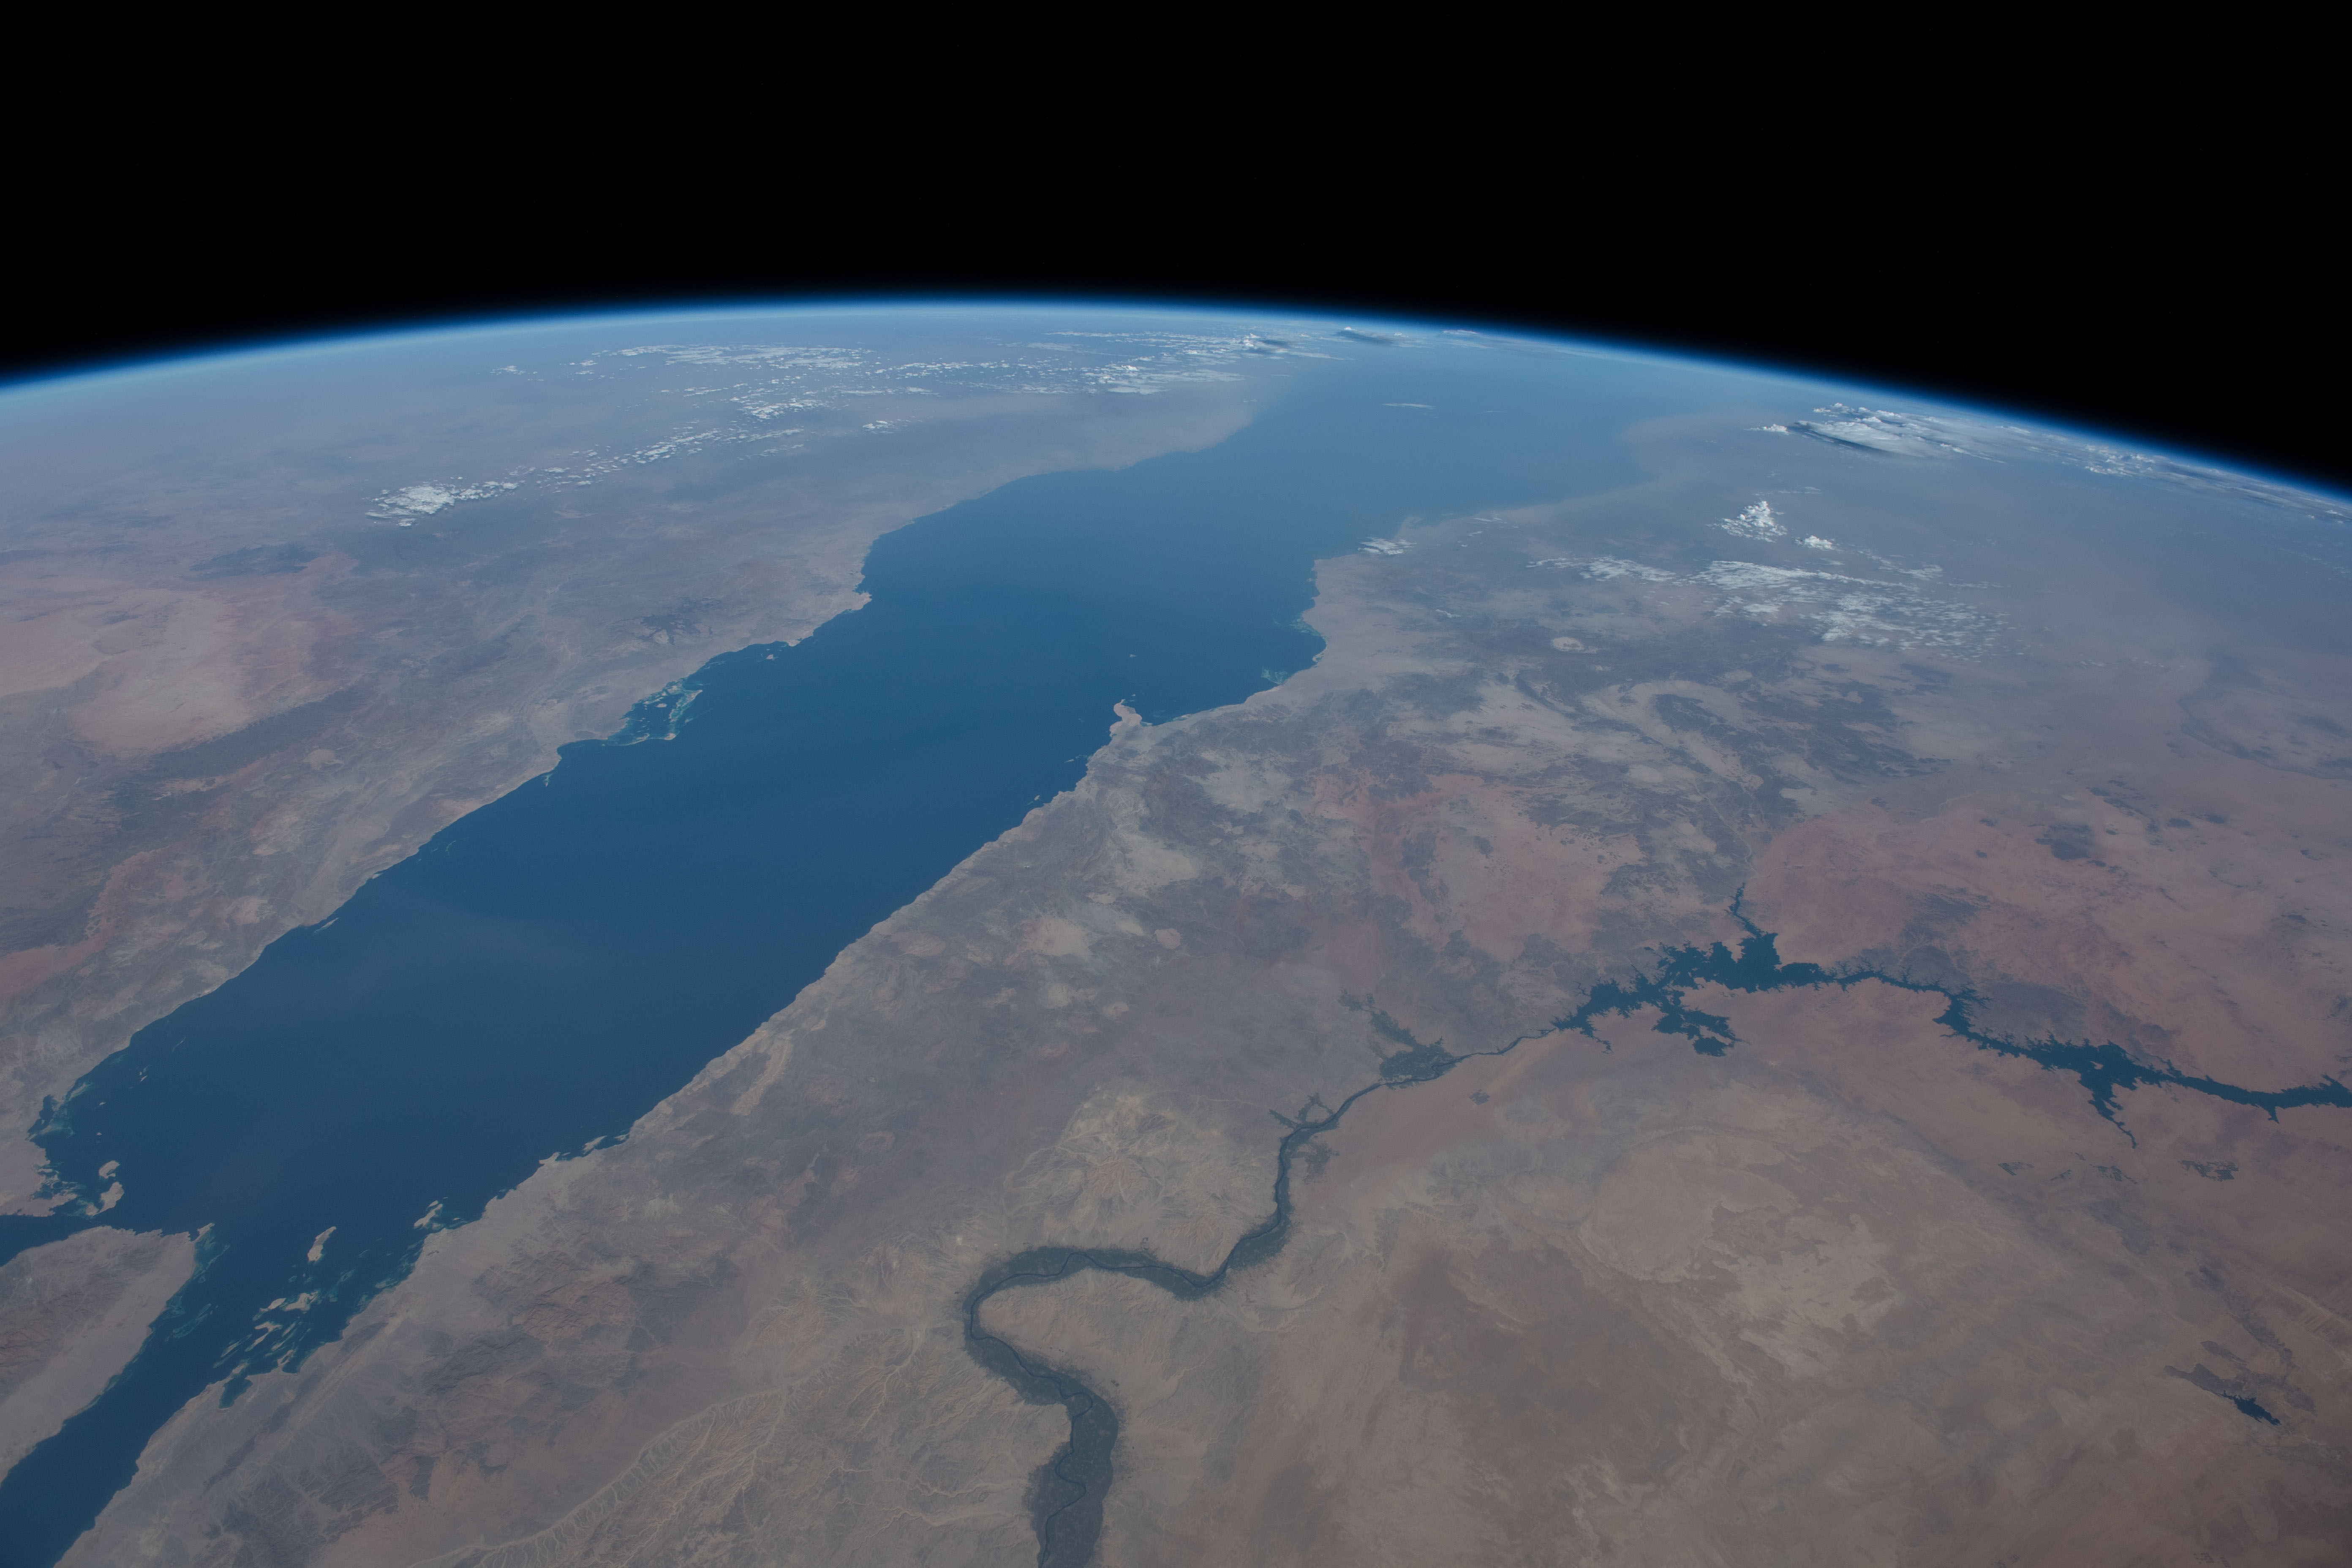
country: EGYPT
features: RED SEA, ASWAN, HEJAZ MOUNTAINS, LAKE NASSER
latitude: 24.0
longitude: 35.2
